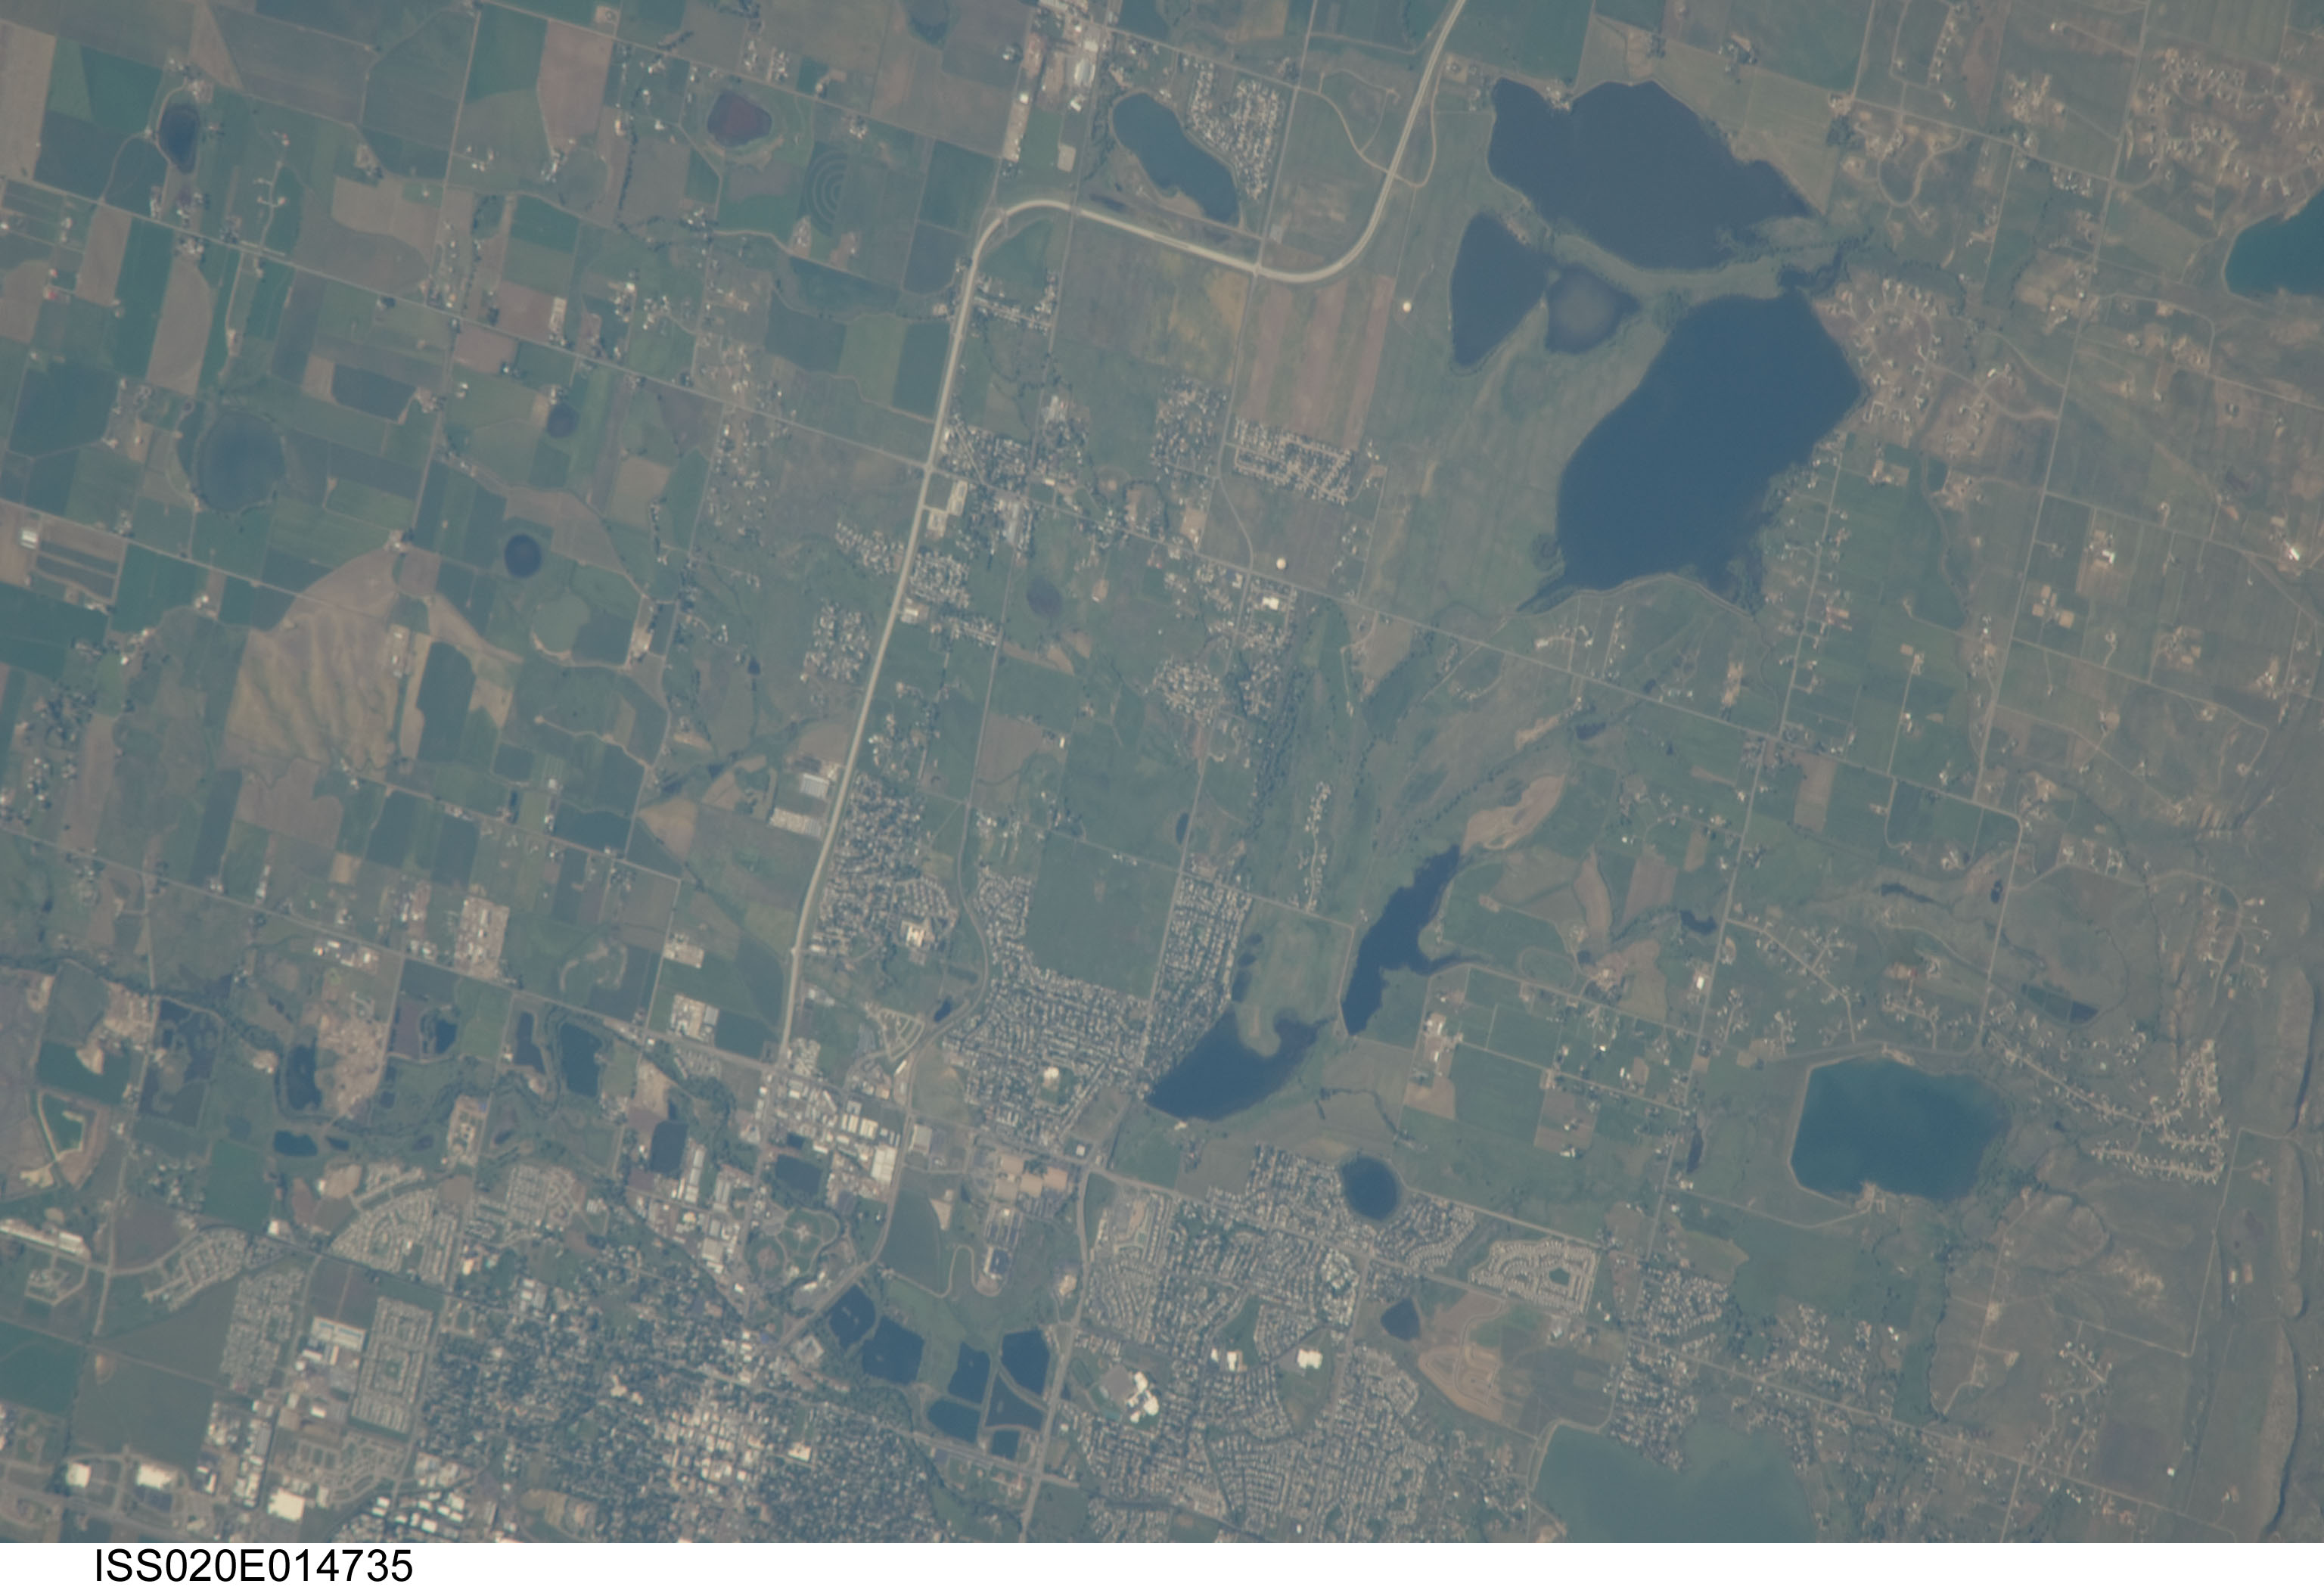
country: USA-COLORADO
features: S. LOVELAND, BIG THOMPSON R., RESERVOIRS, AGR.
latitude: 40.3
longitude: -105.1
